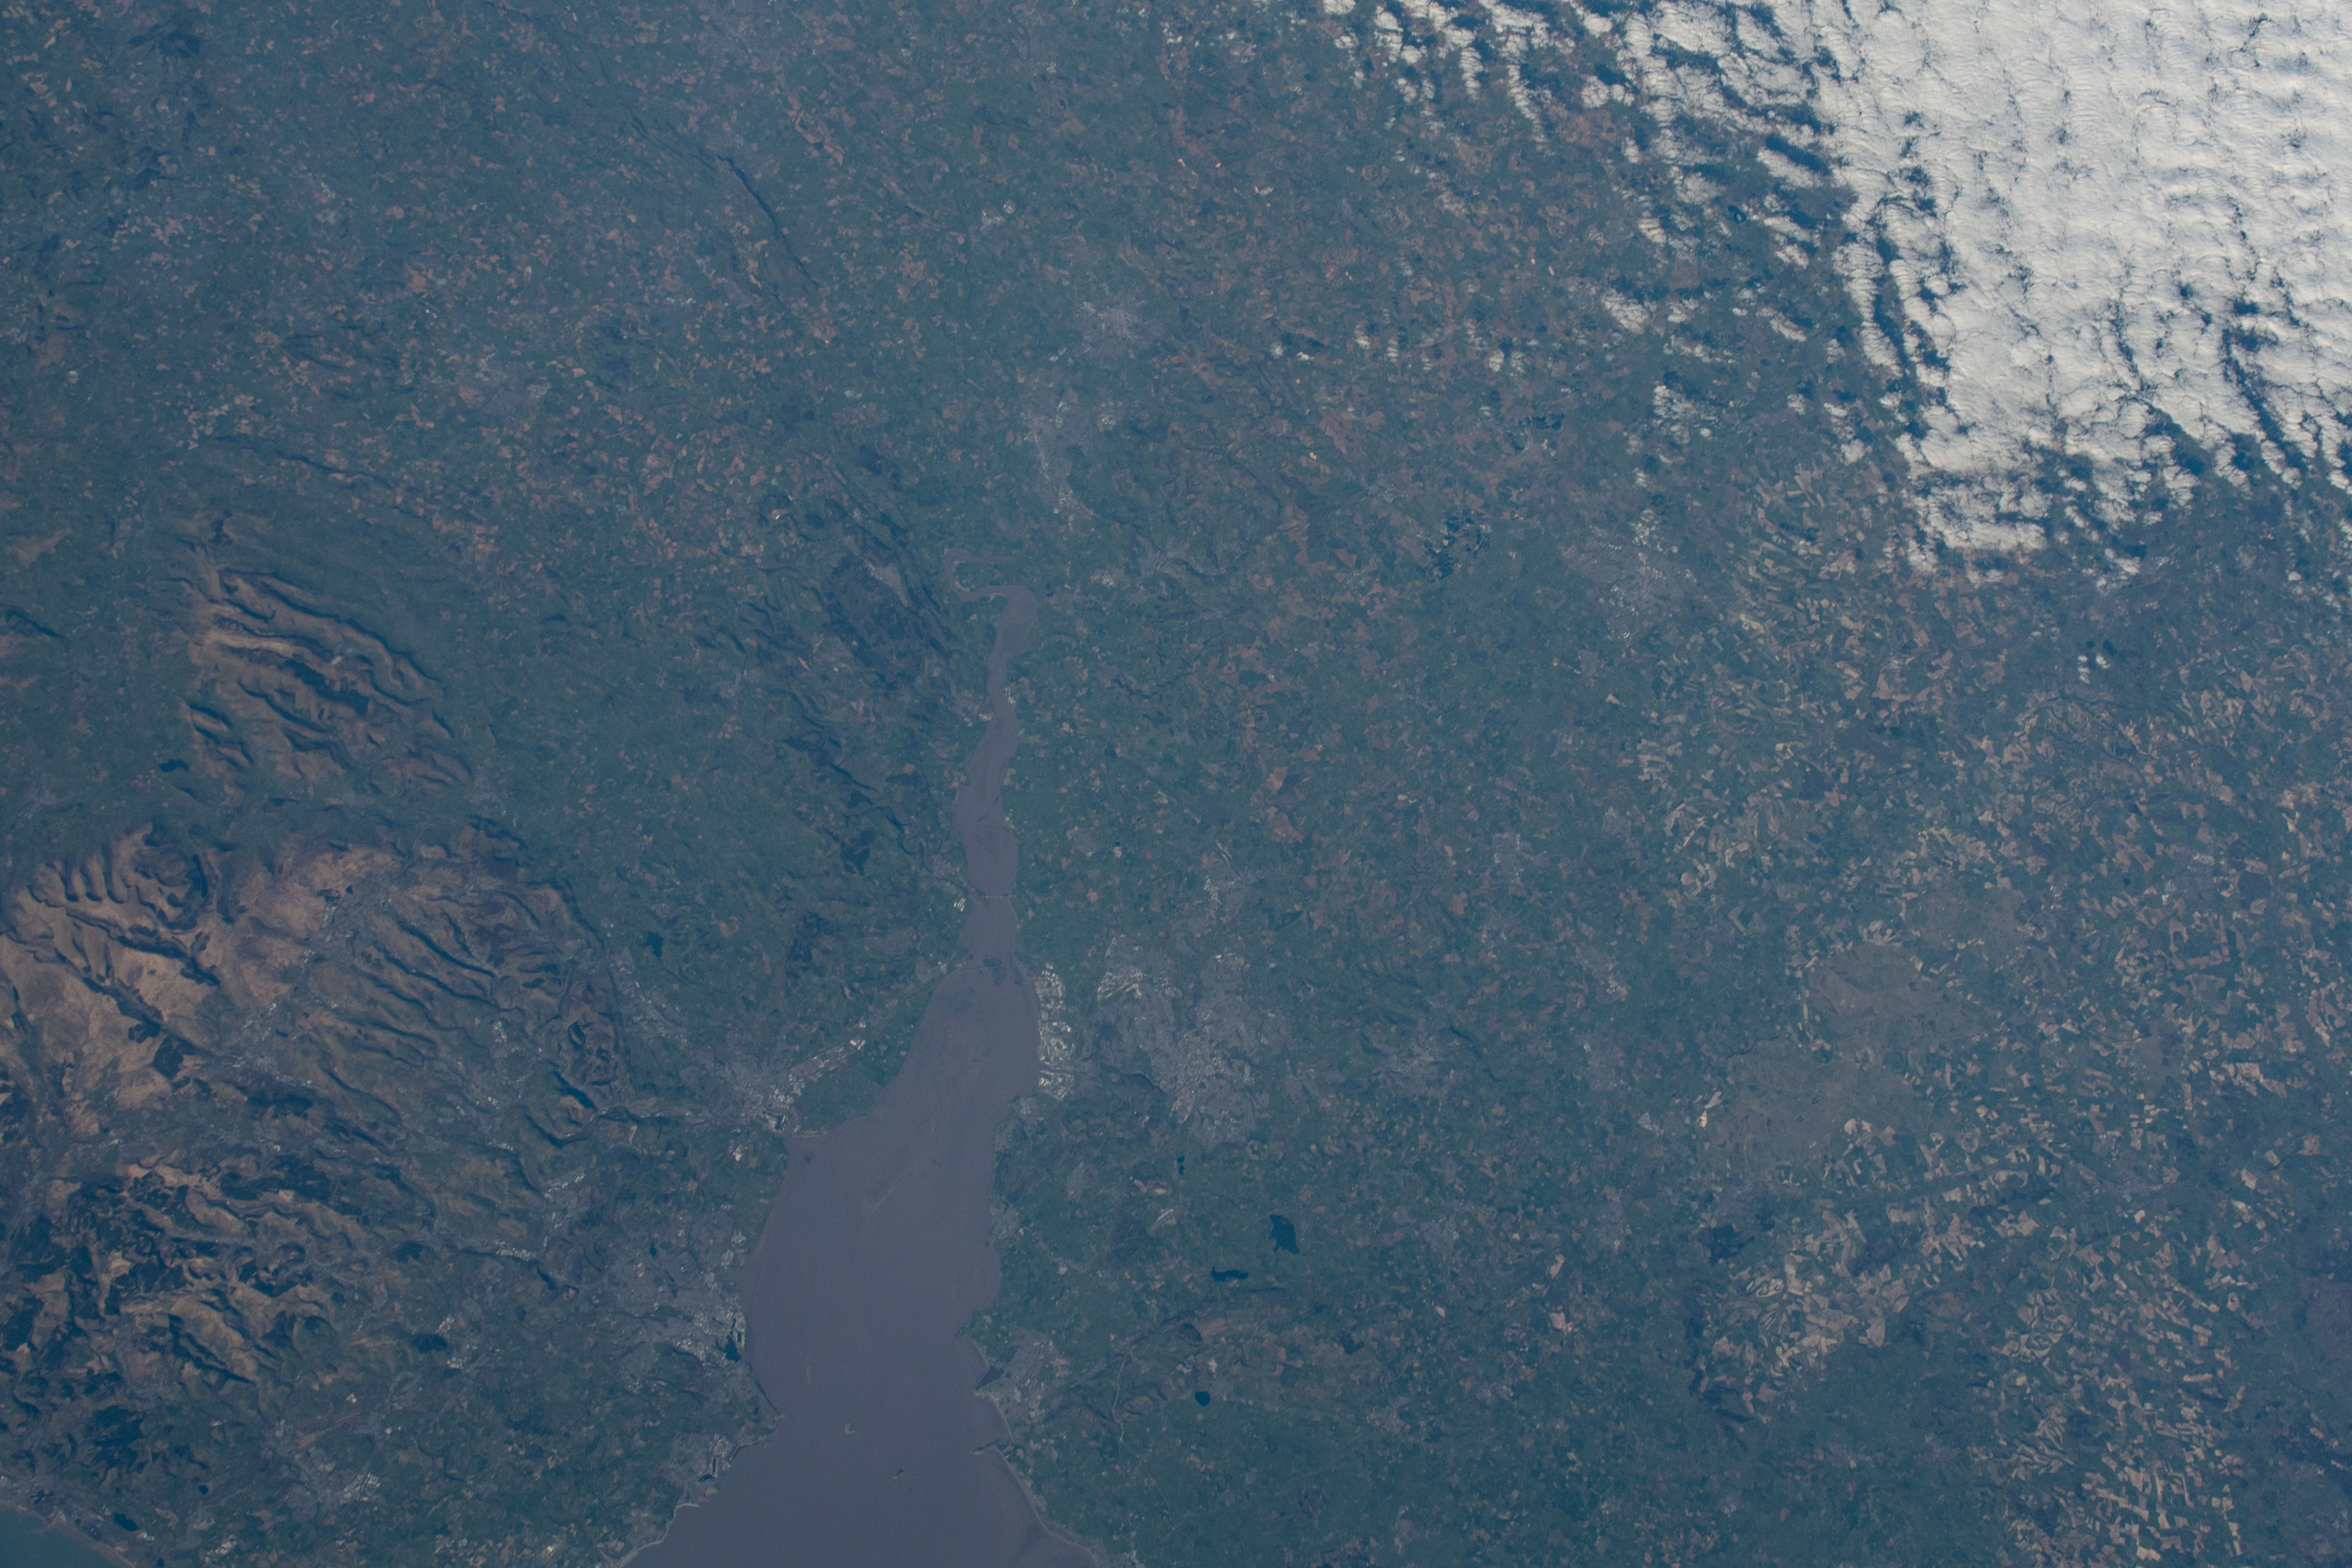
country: UK-ENGLAND
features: RIVER SEVERN, BRISTOL
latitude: 51.6
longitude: -2.5
